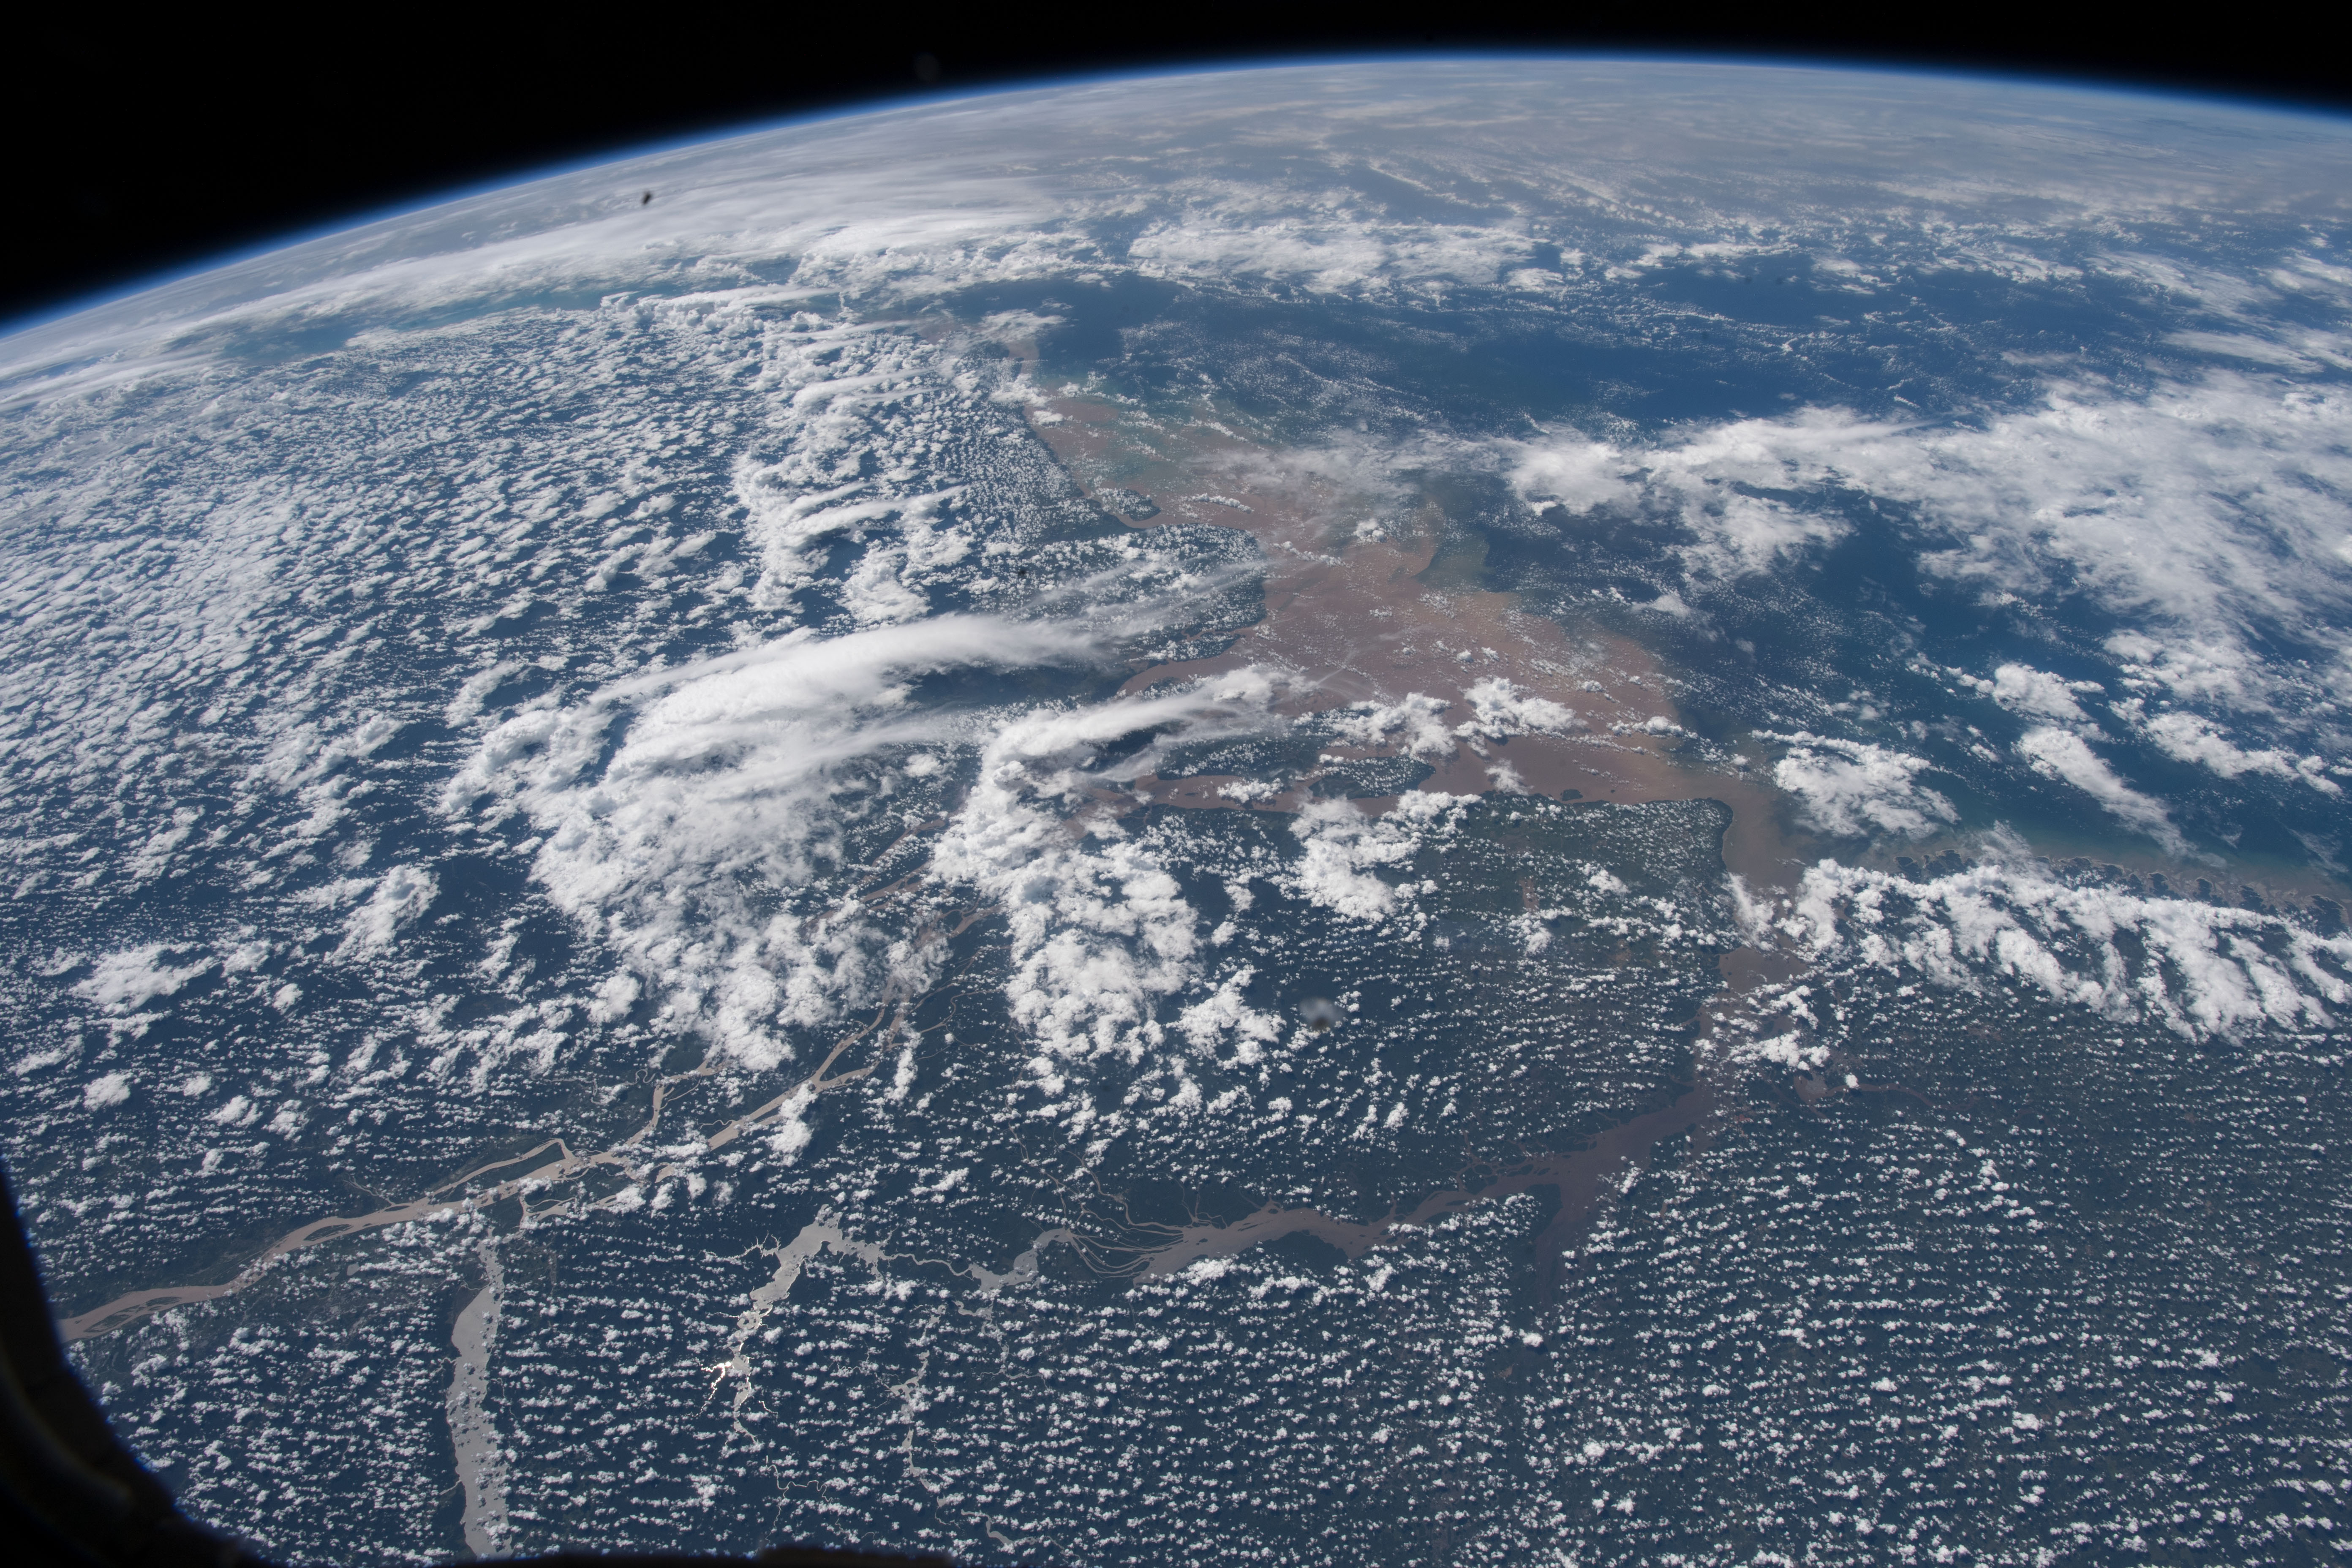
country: BRAZIL
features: MACAPA, BELEN, SANTA ROSA BAY, MARAJO BAY, AMAZONAS RAINFOREST, AMAZONAS RIVER, EARTH LIMB
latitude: 0.6
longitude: -50.0
